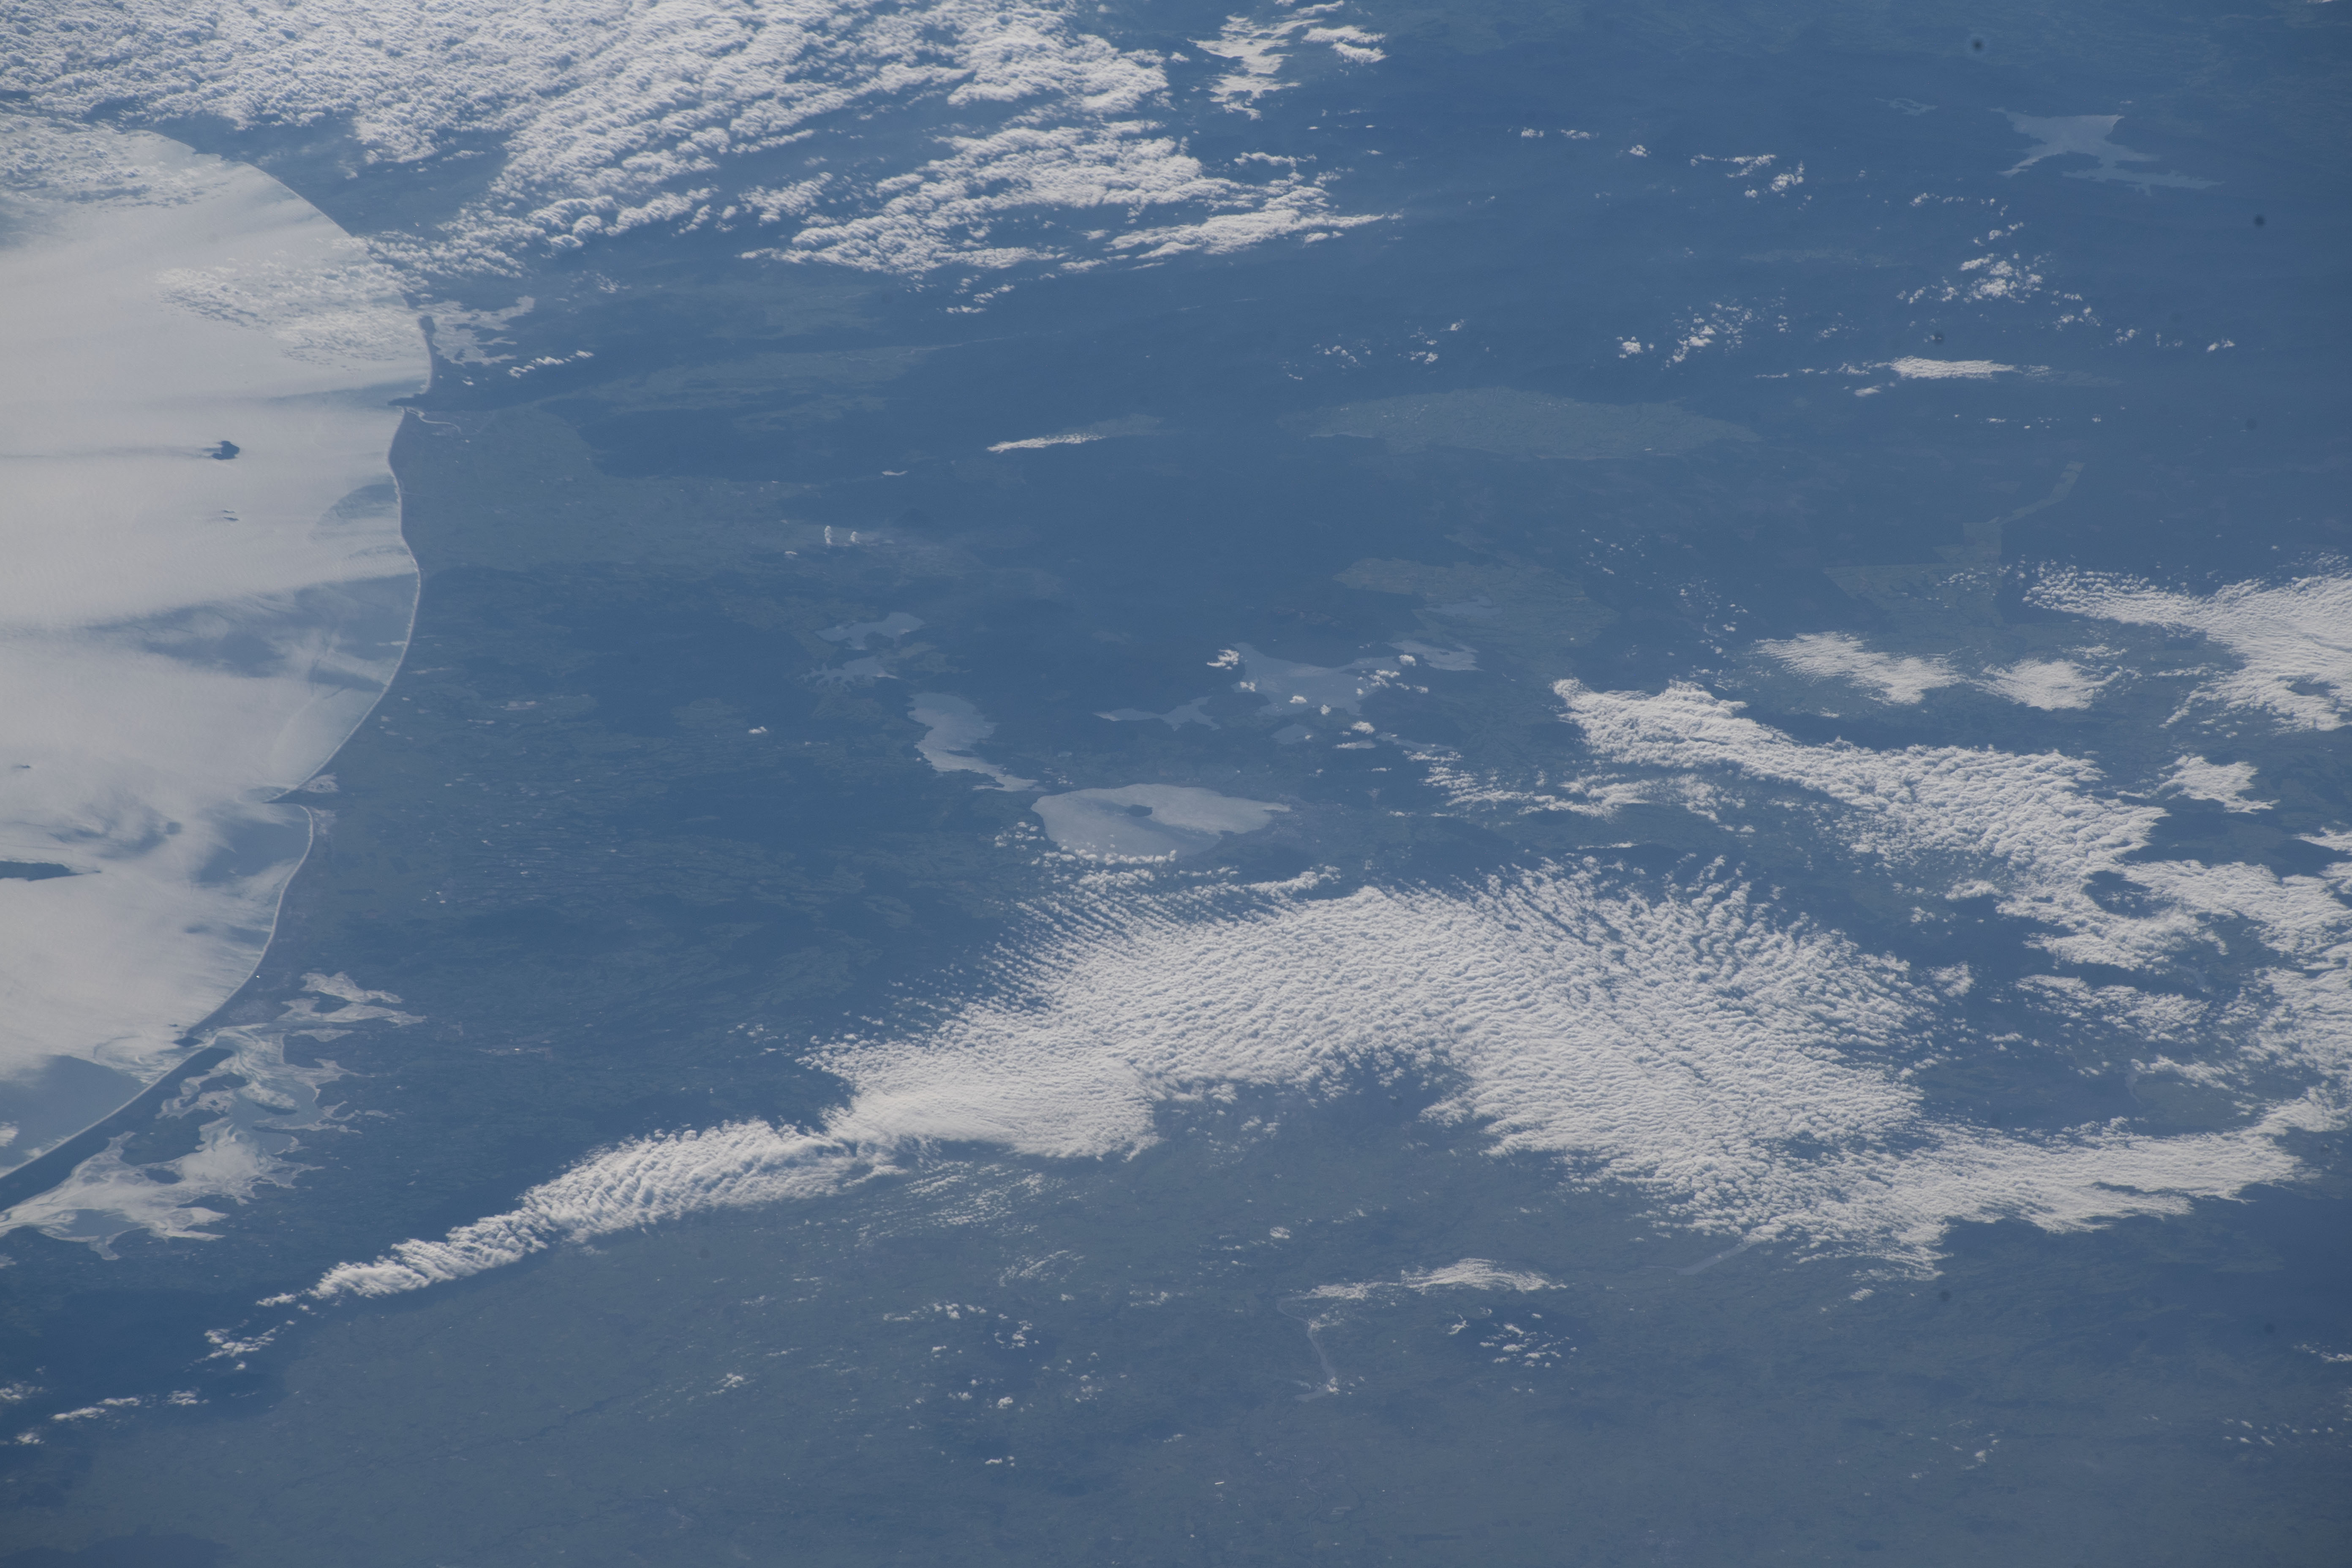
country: NEW ZEALAND-NI
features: NORTH ISLAND, BAY OF PLENTY
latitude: -38.1
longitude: 176.3
